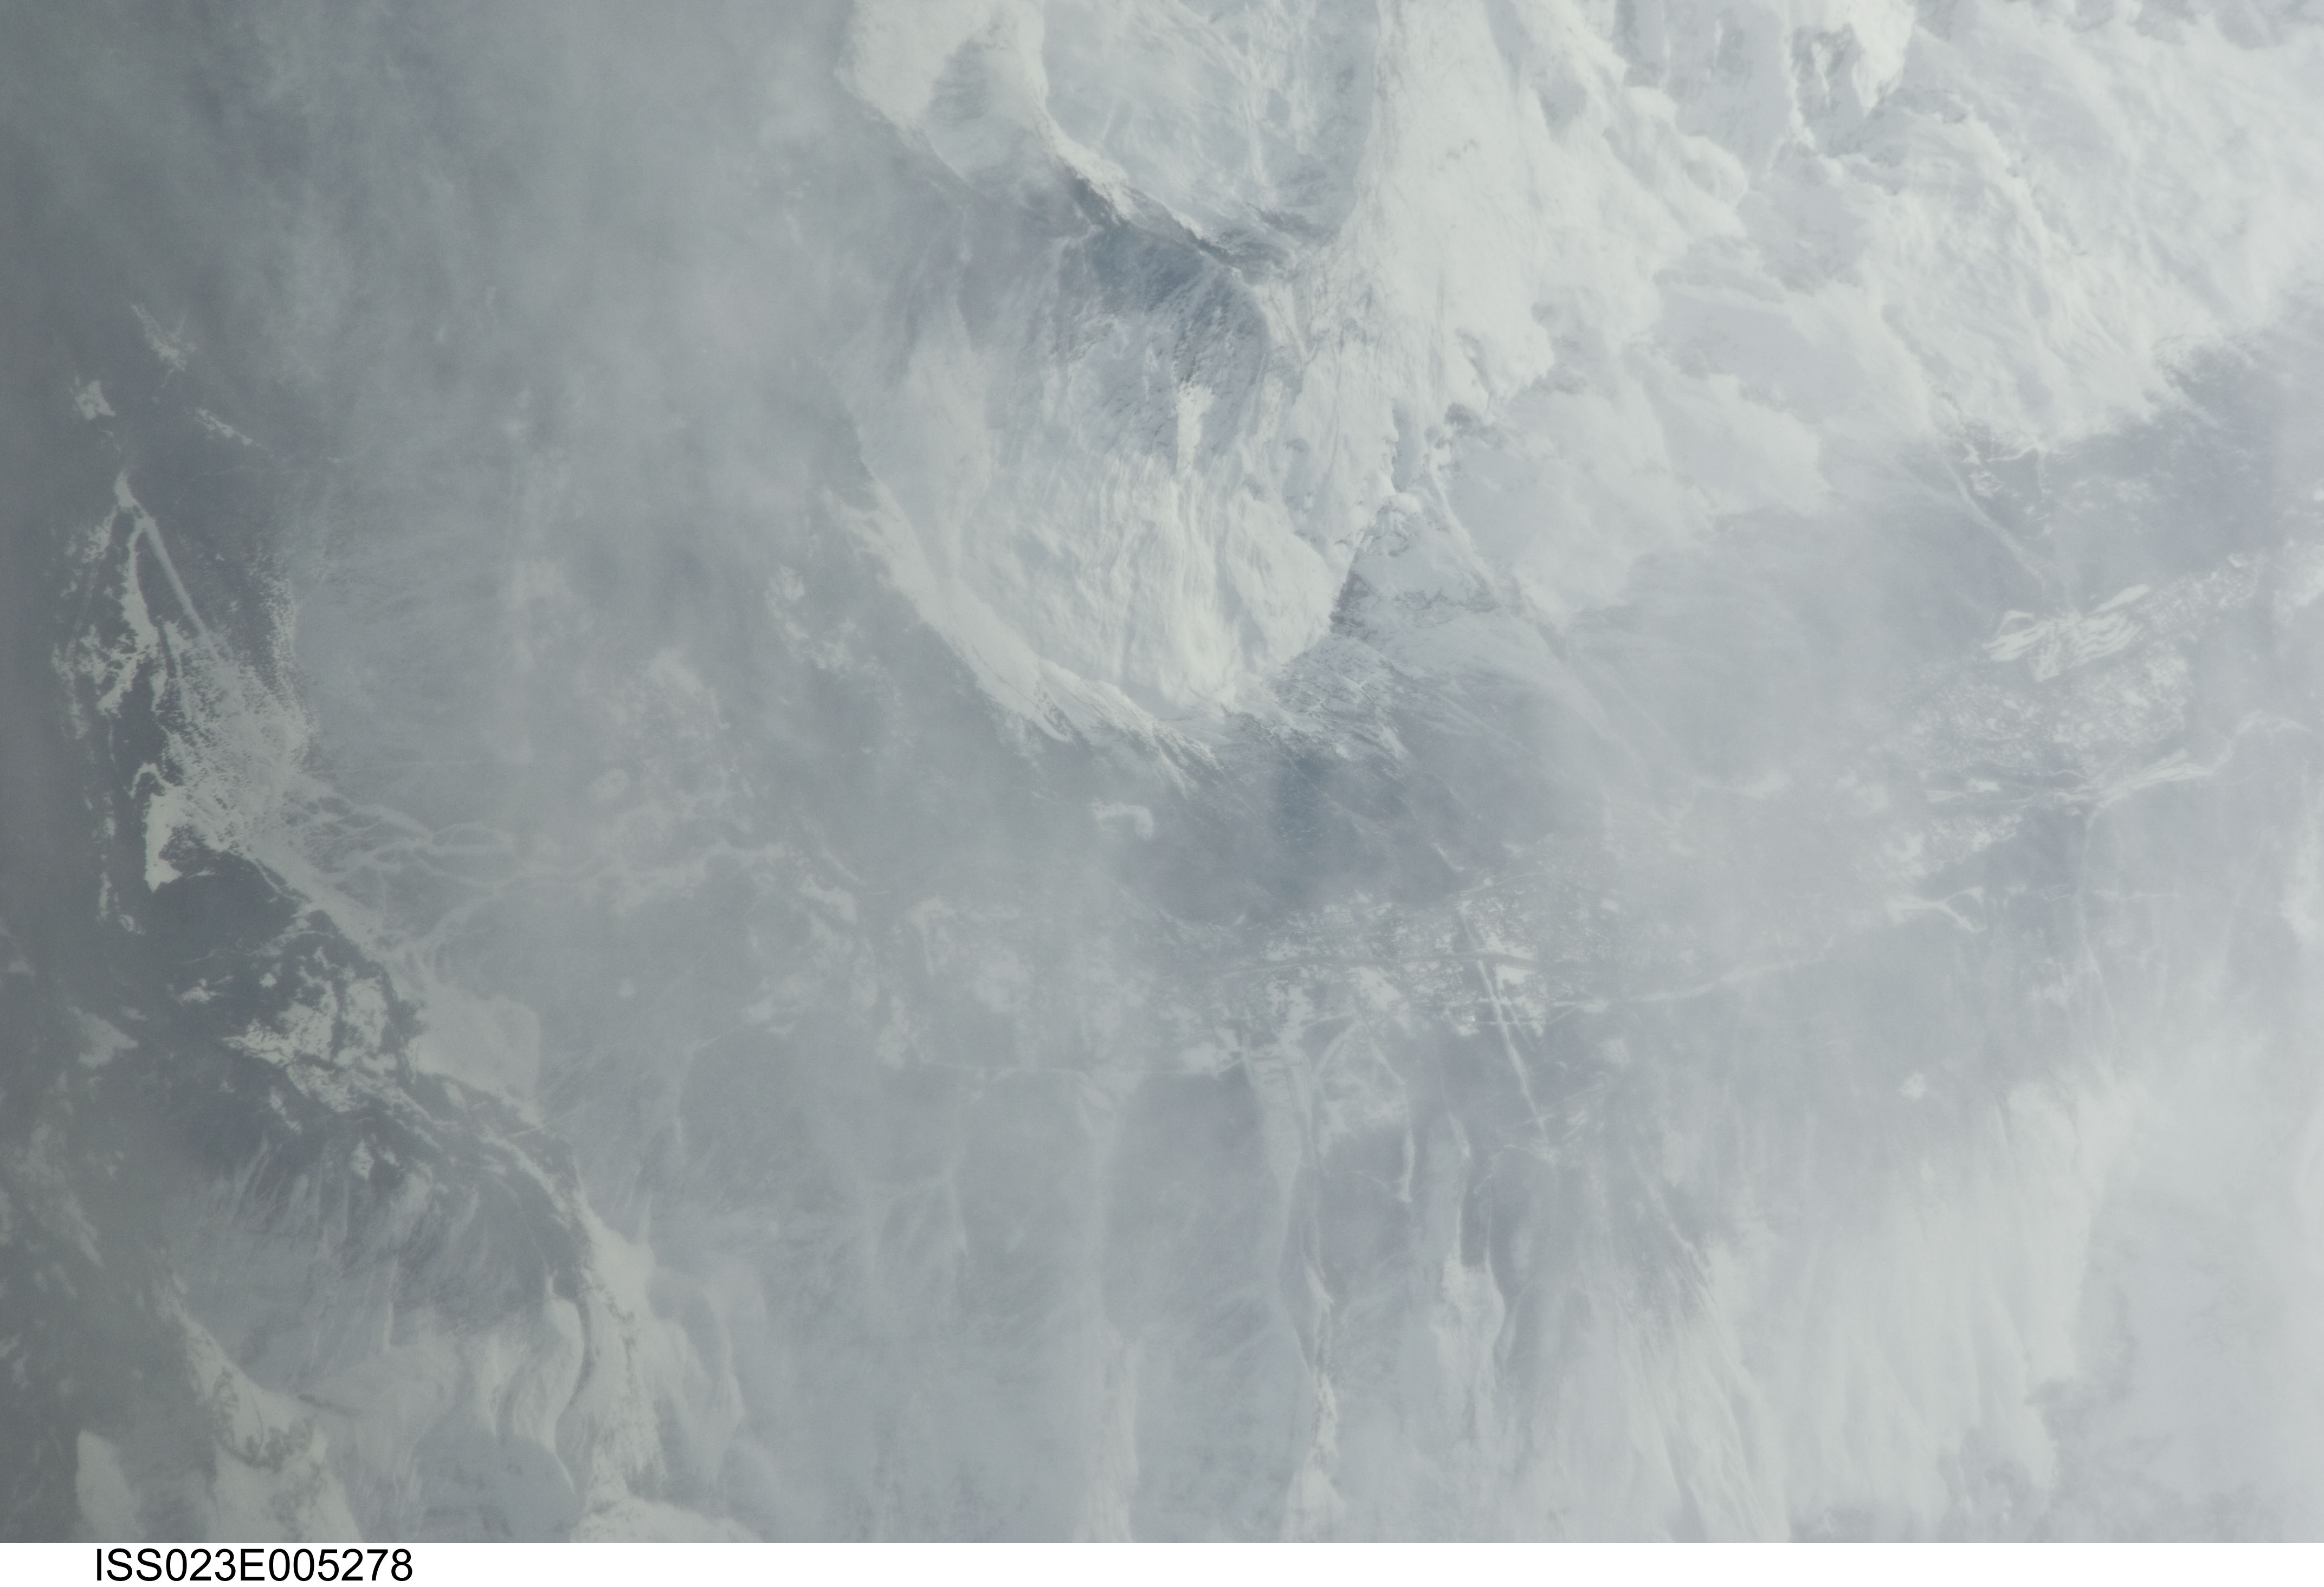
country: FRANCE
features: ALPS, SNOW, VALLEYS, FOREST, MT. RUAN AREA
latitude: 46.0
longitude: 6.7
